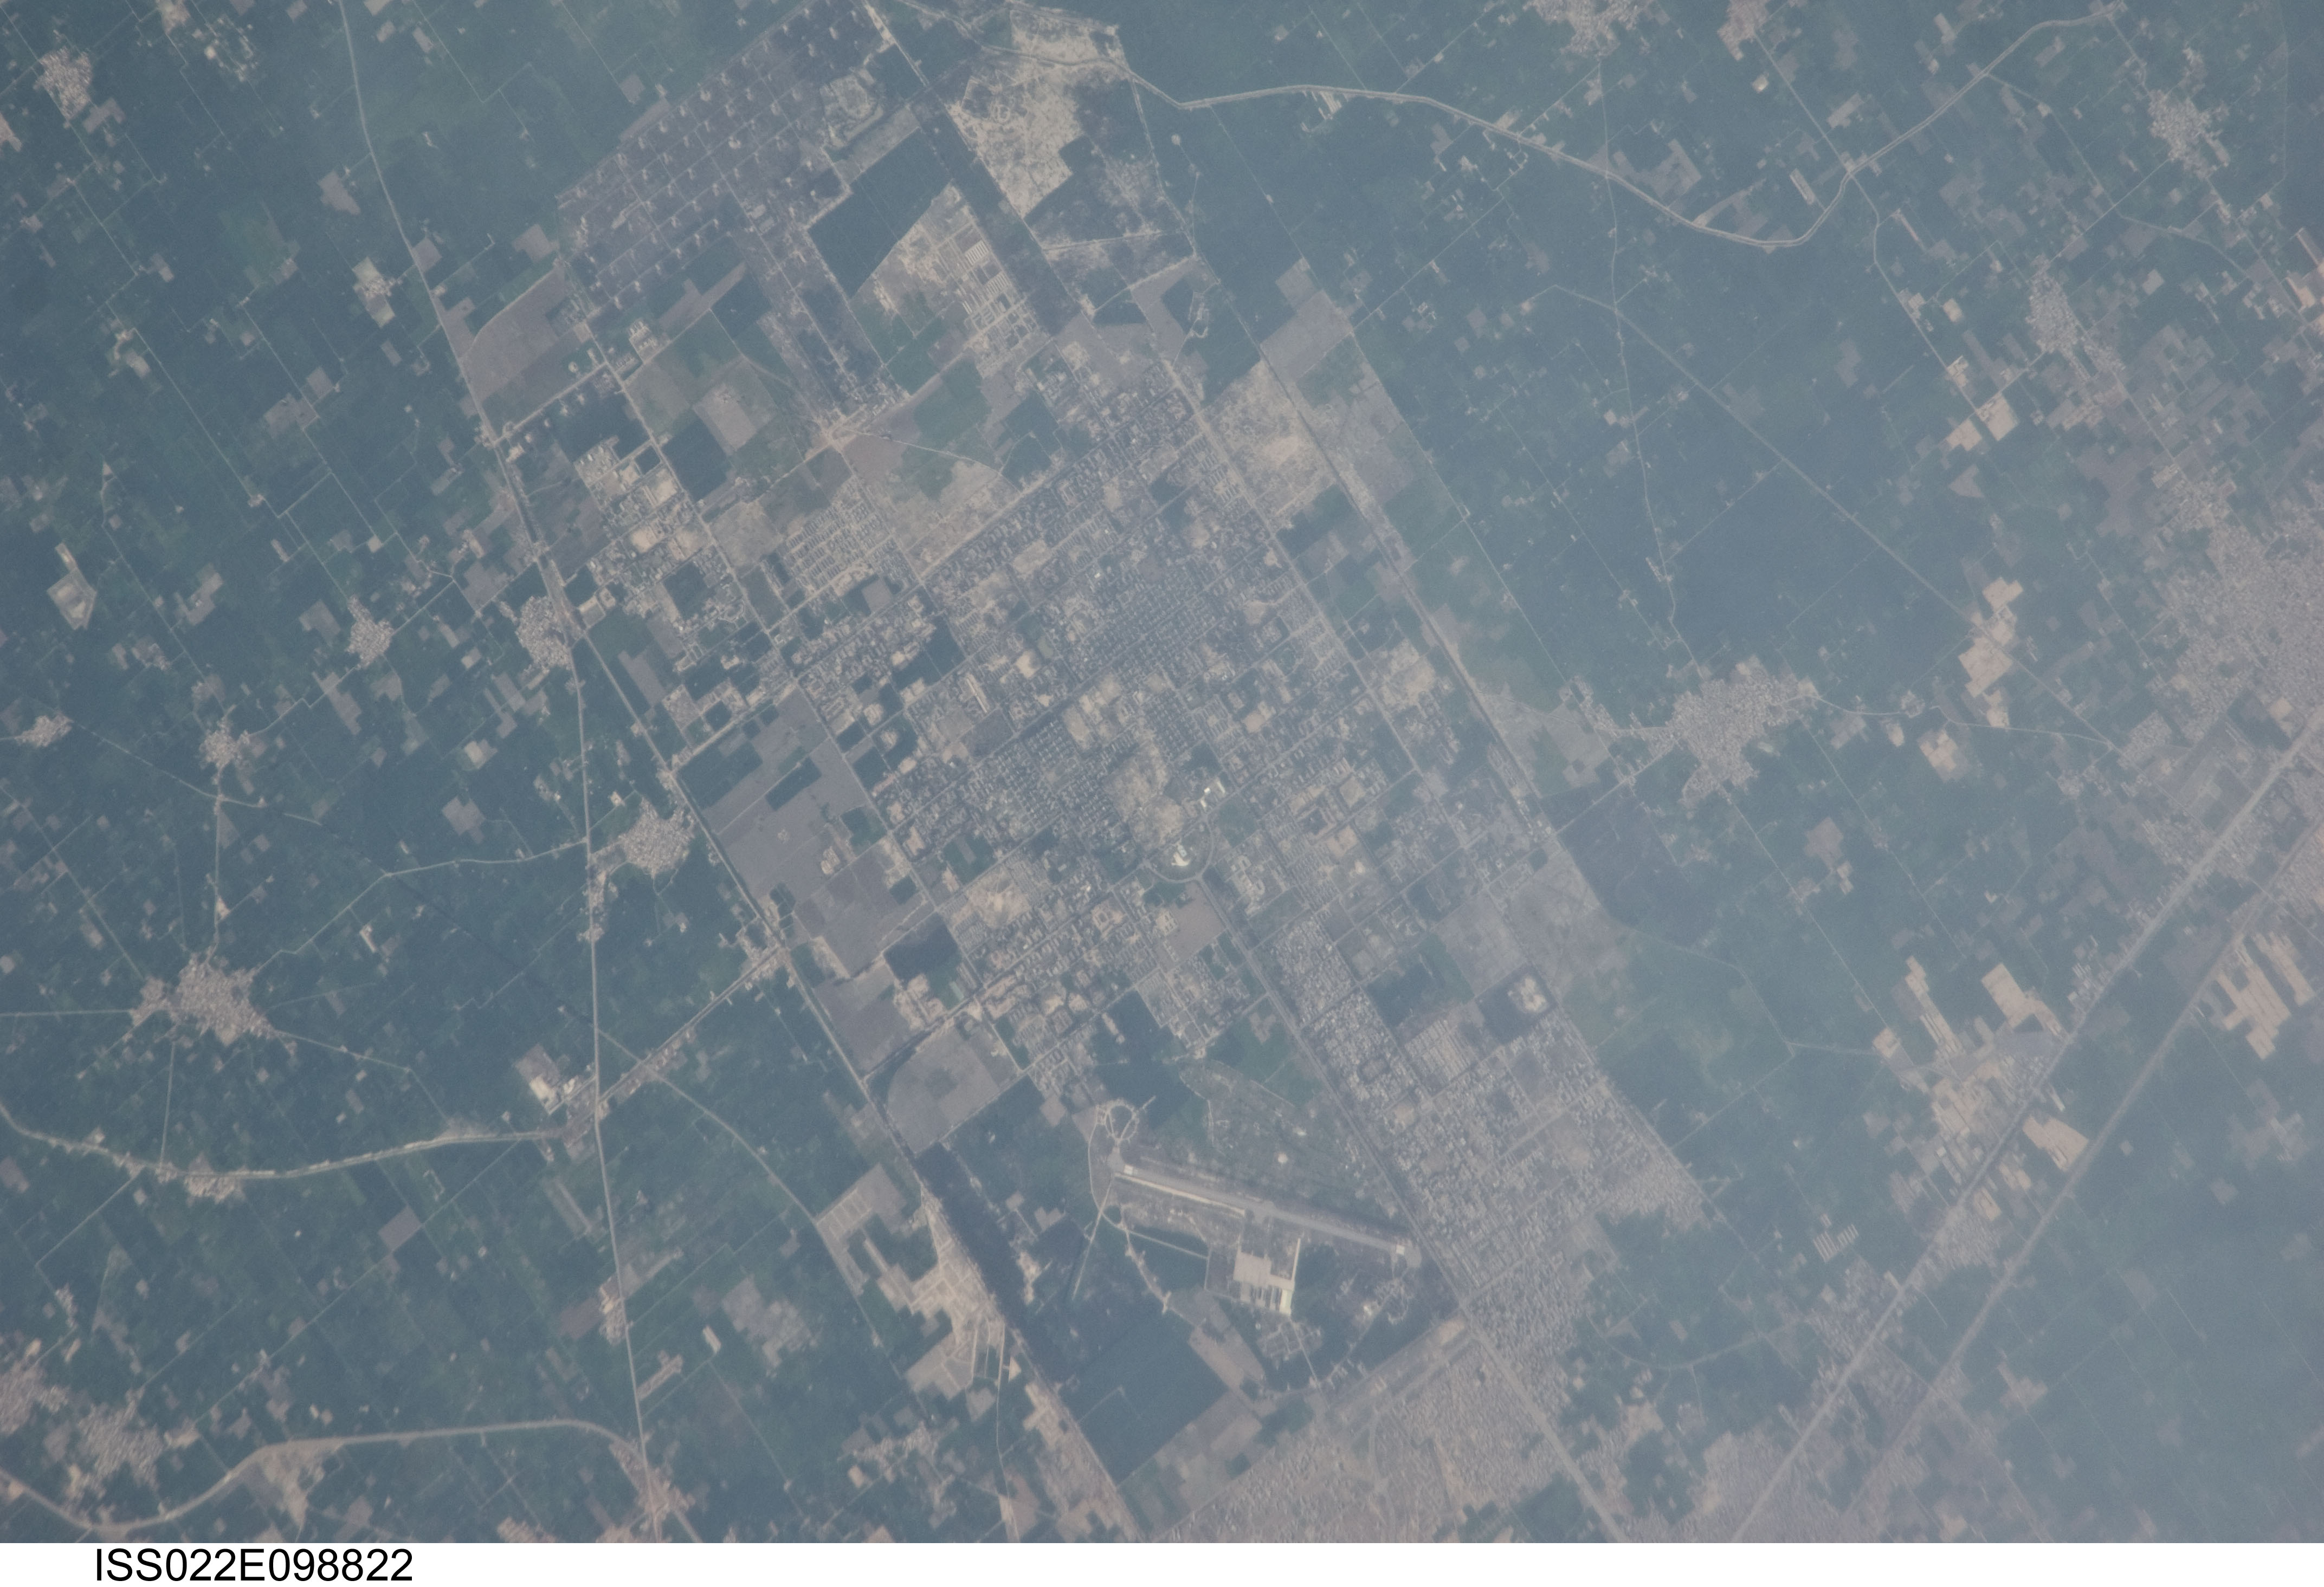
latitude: 32.2
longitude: 74.1
